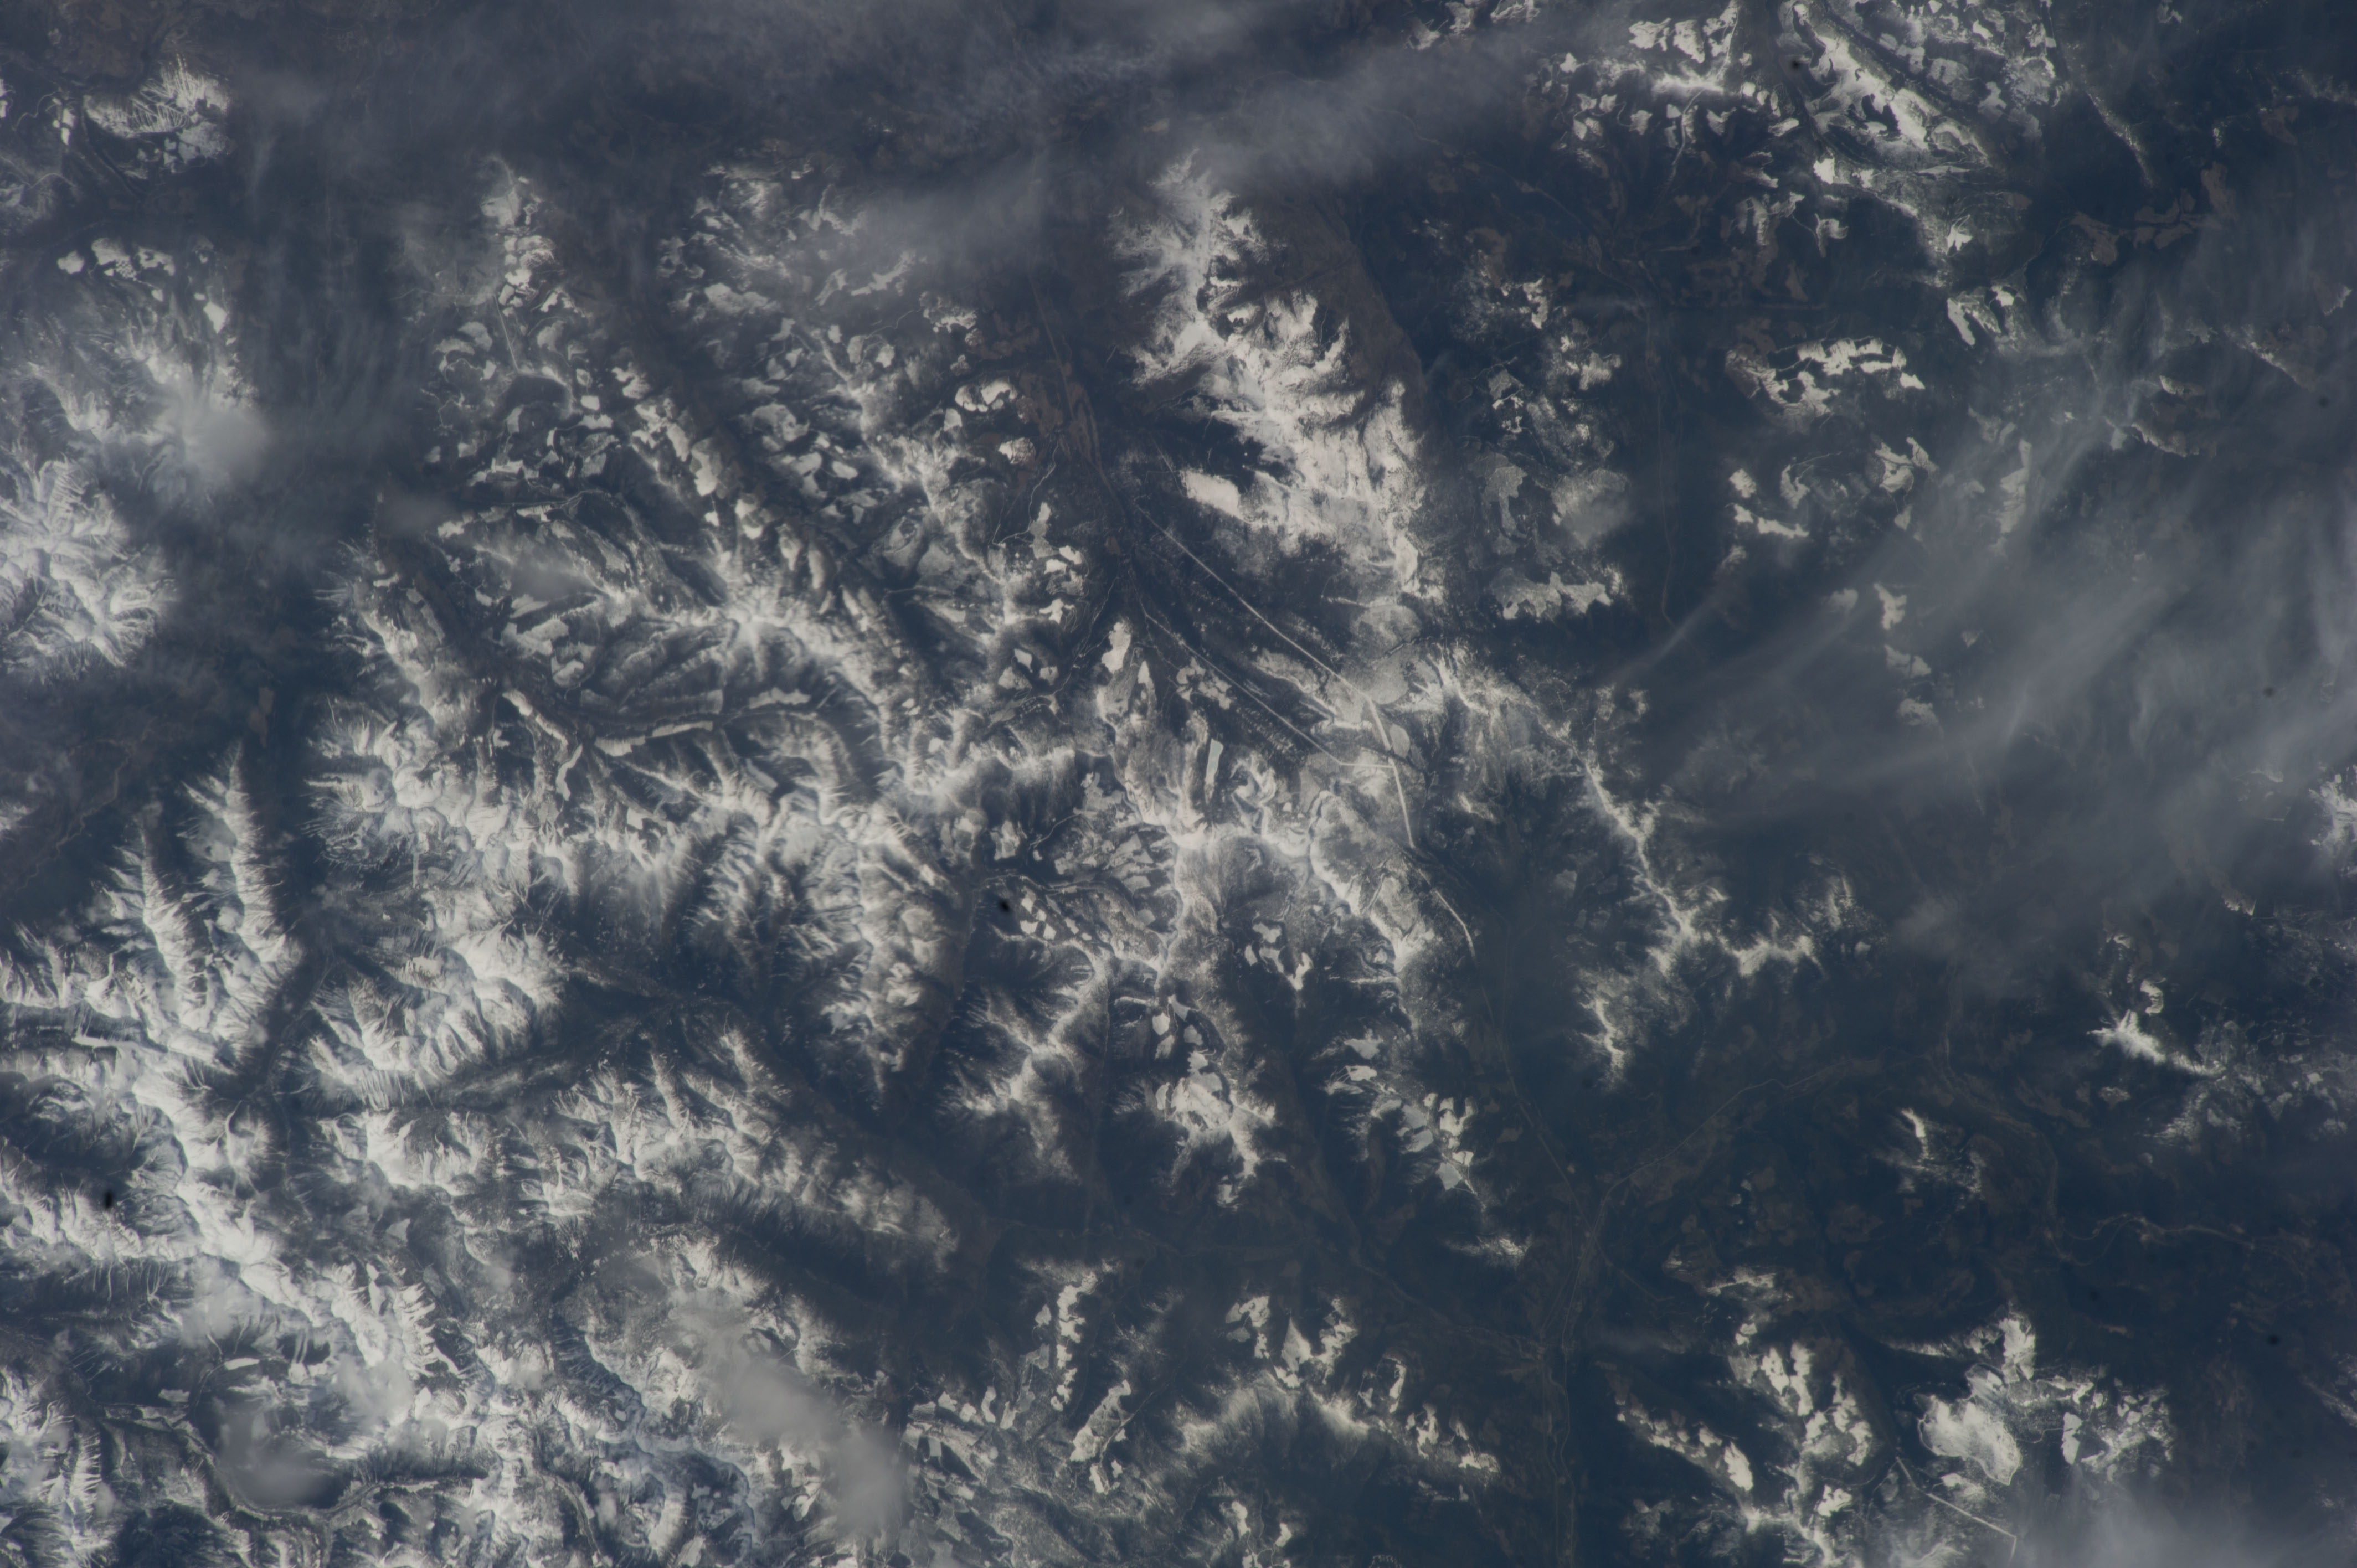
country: CANADA-BC
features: PURCELL MTS., MOYIE RA., SNOW, RAVINES, FOR., CLEAR CUTS, ROADS
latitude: 49.3
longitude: -116.2
